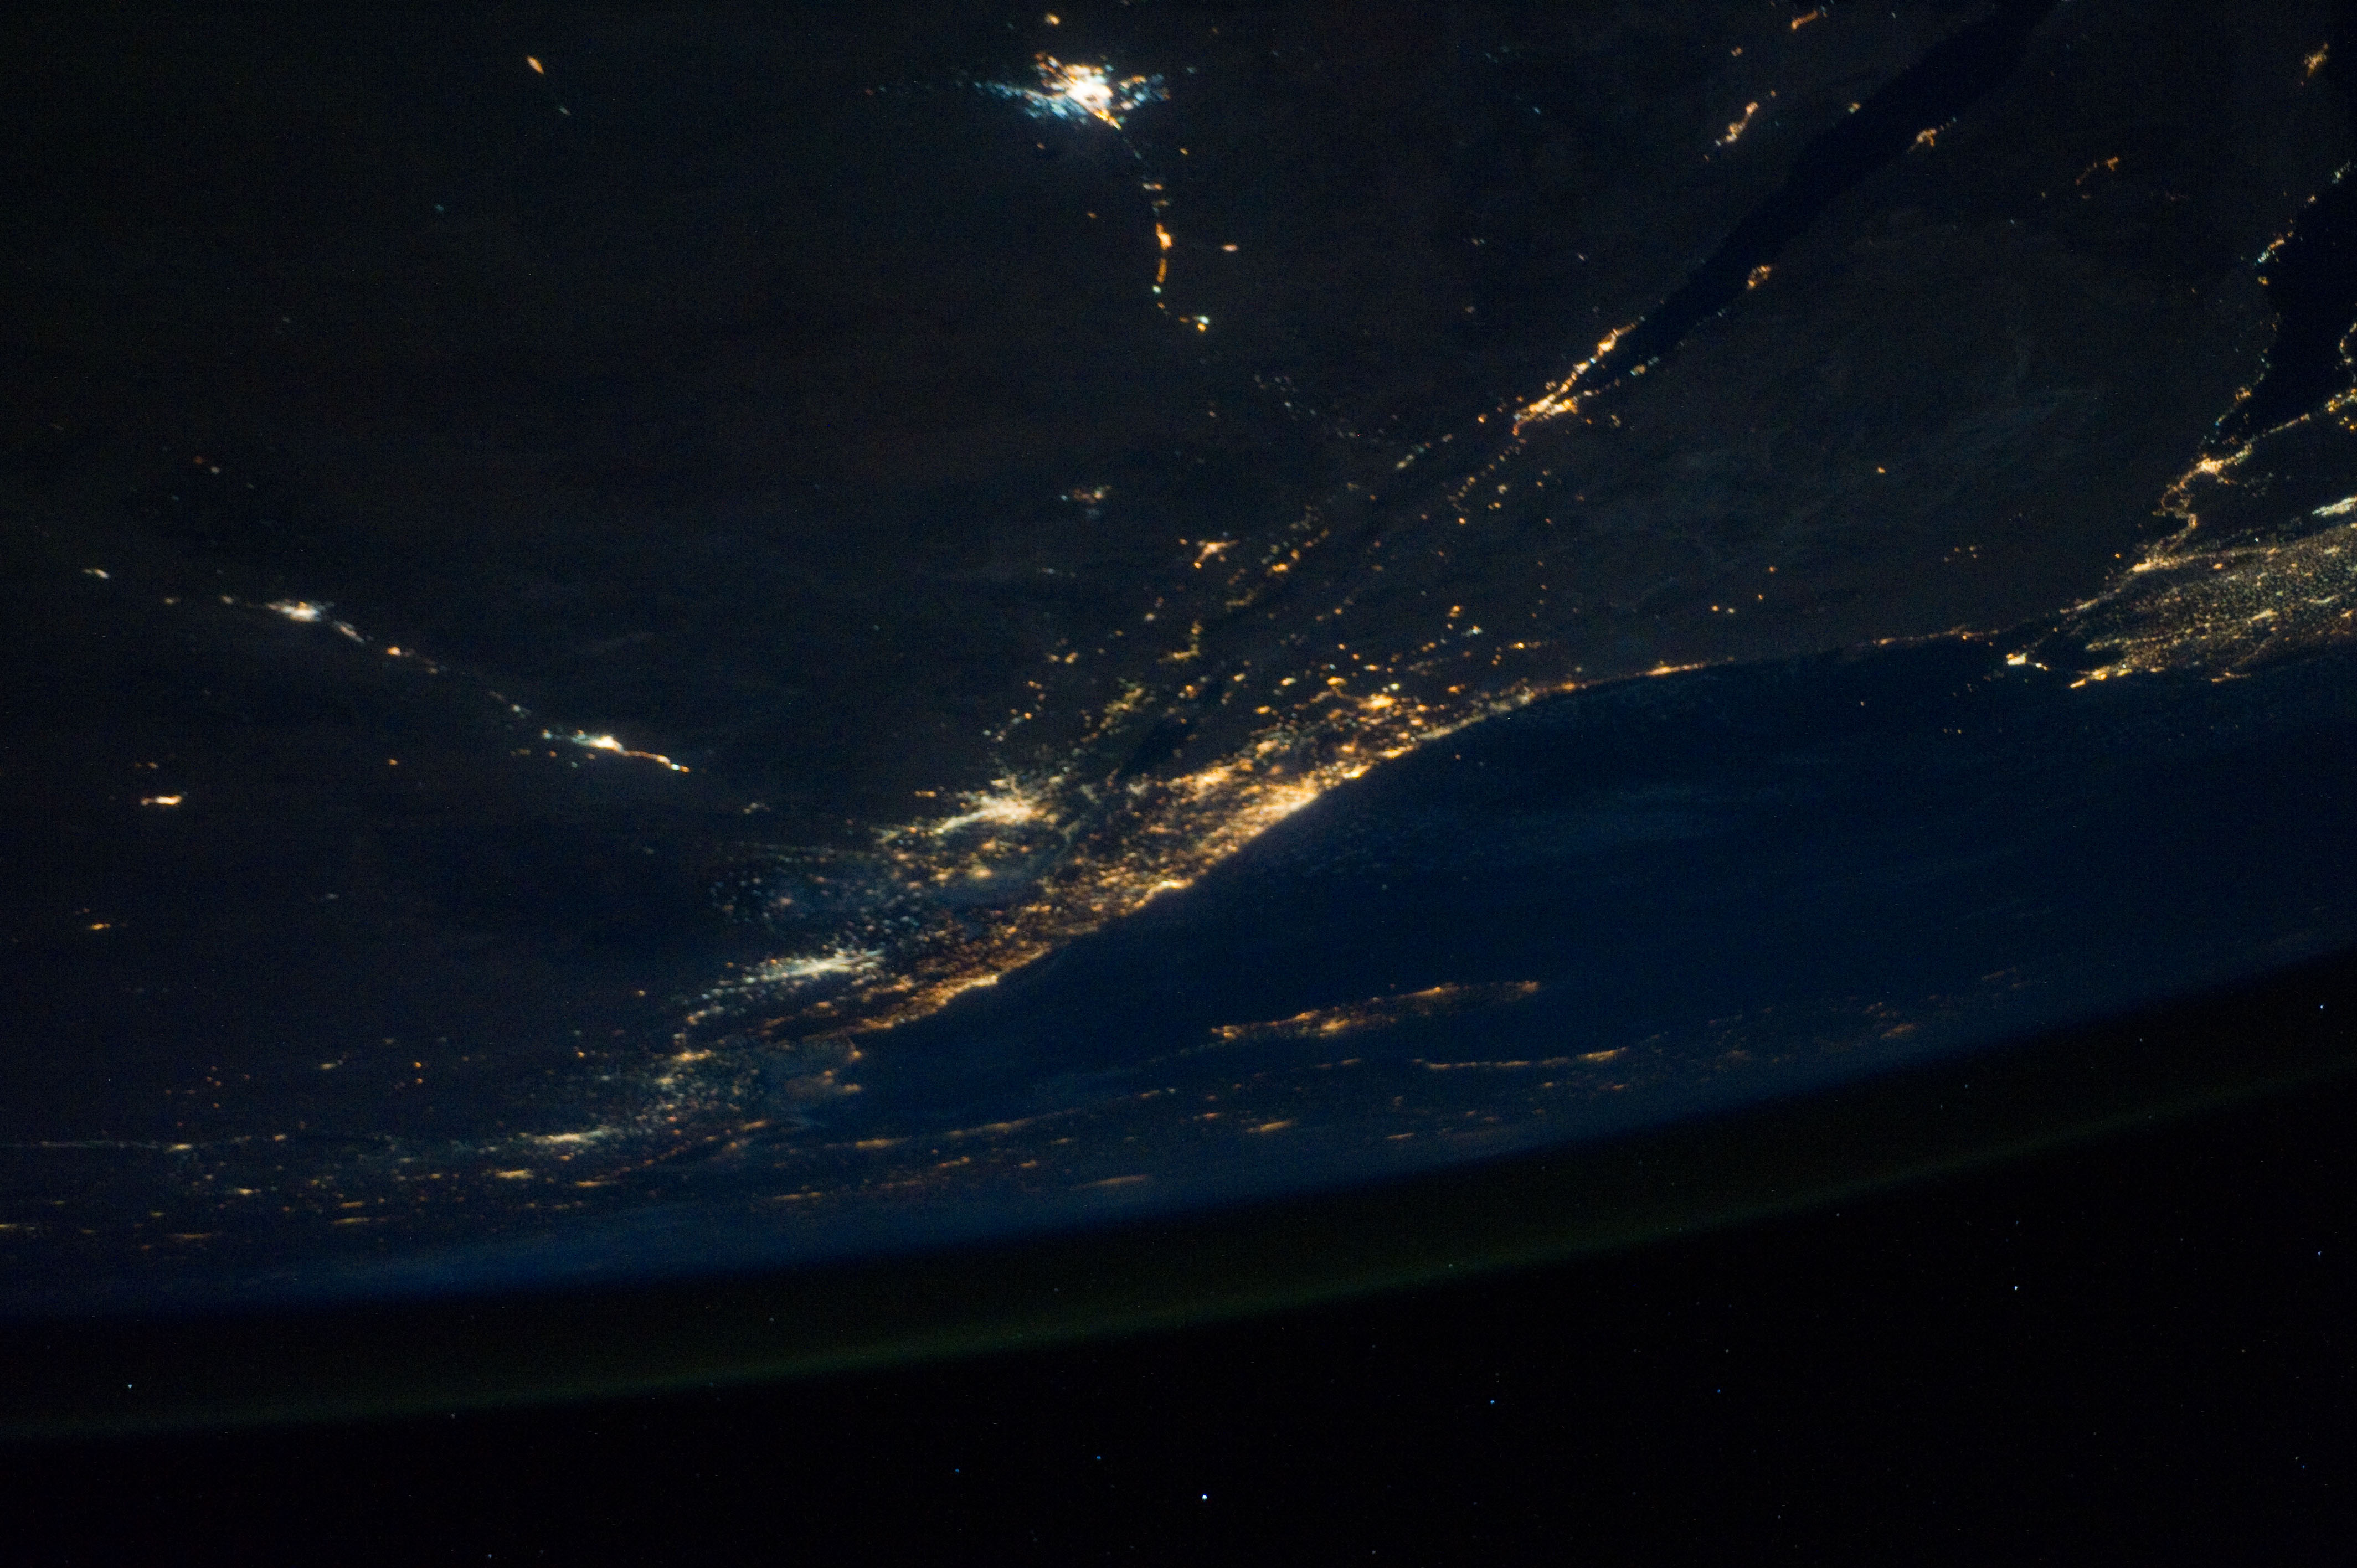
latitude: 29.6
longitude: 35.0
